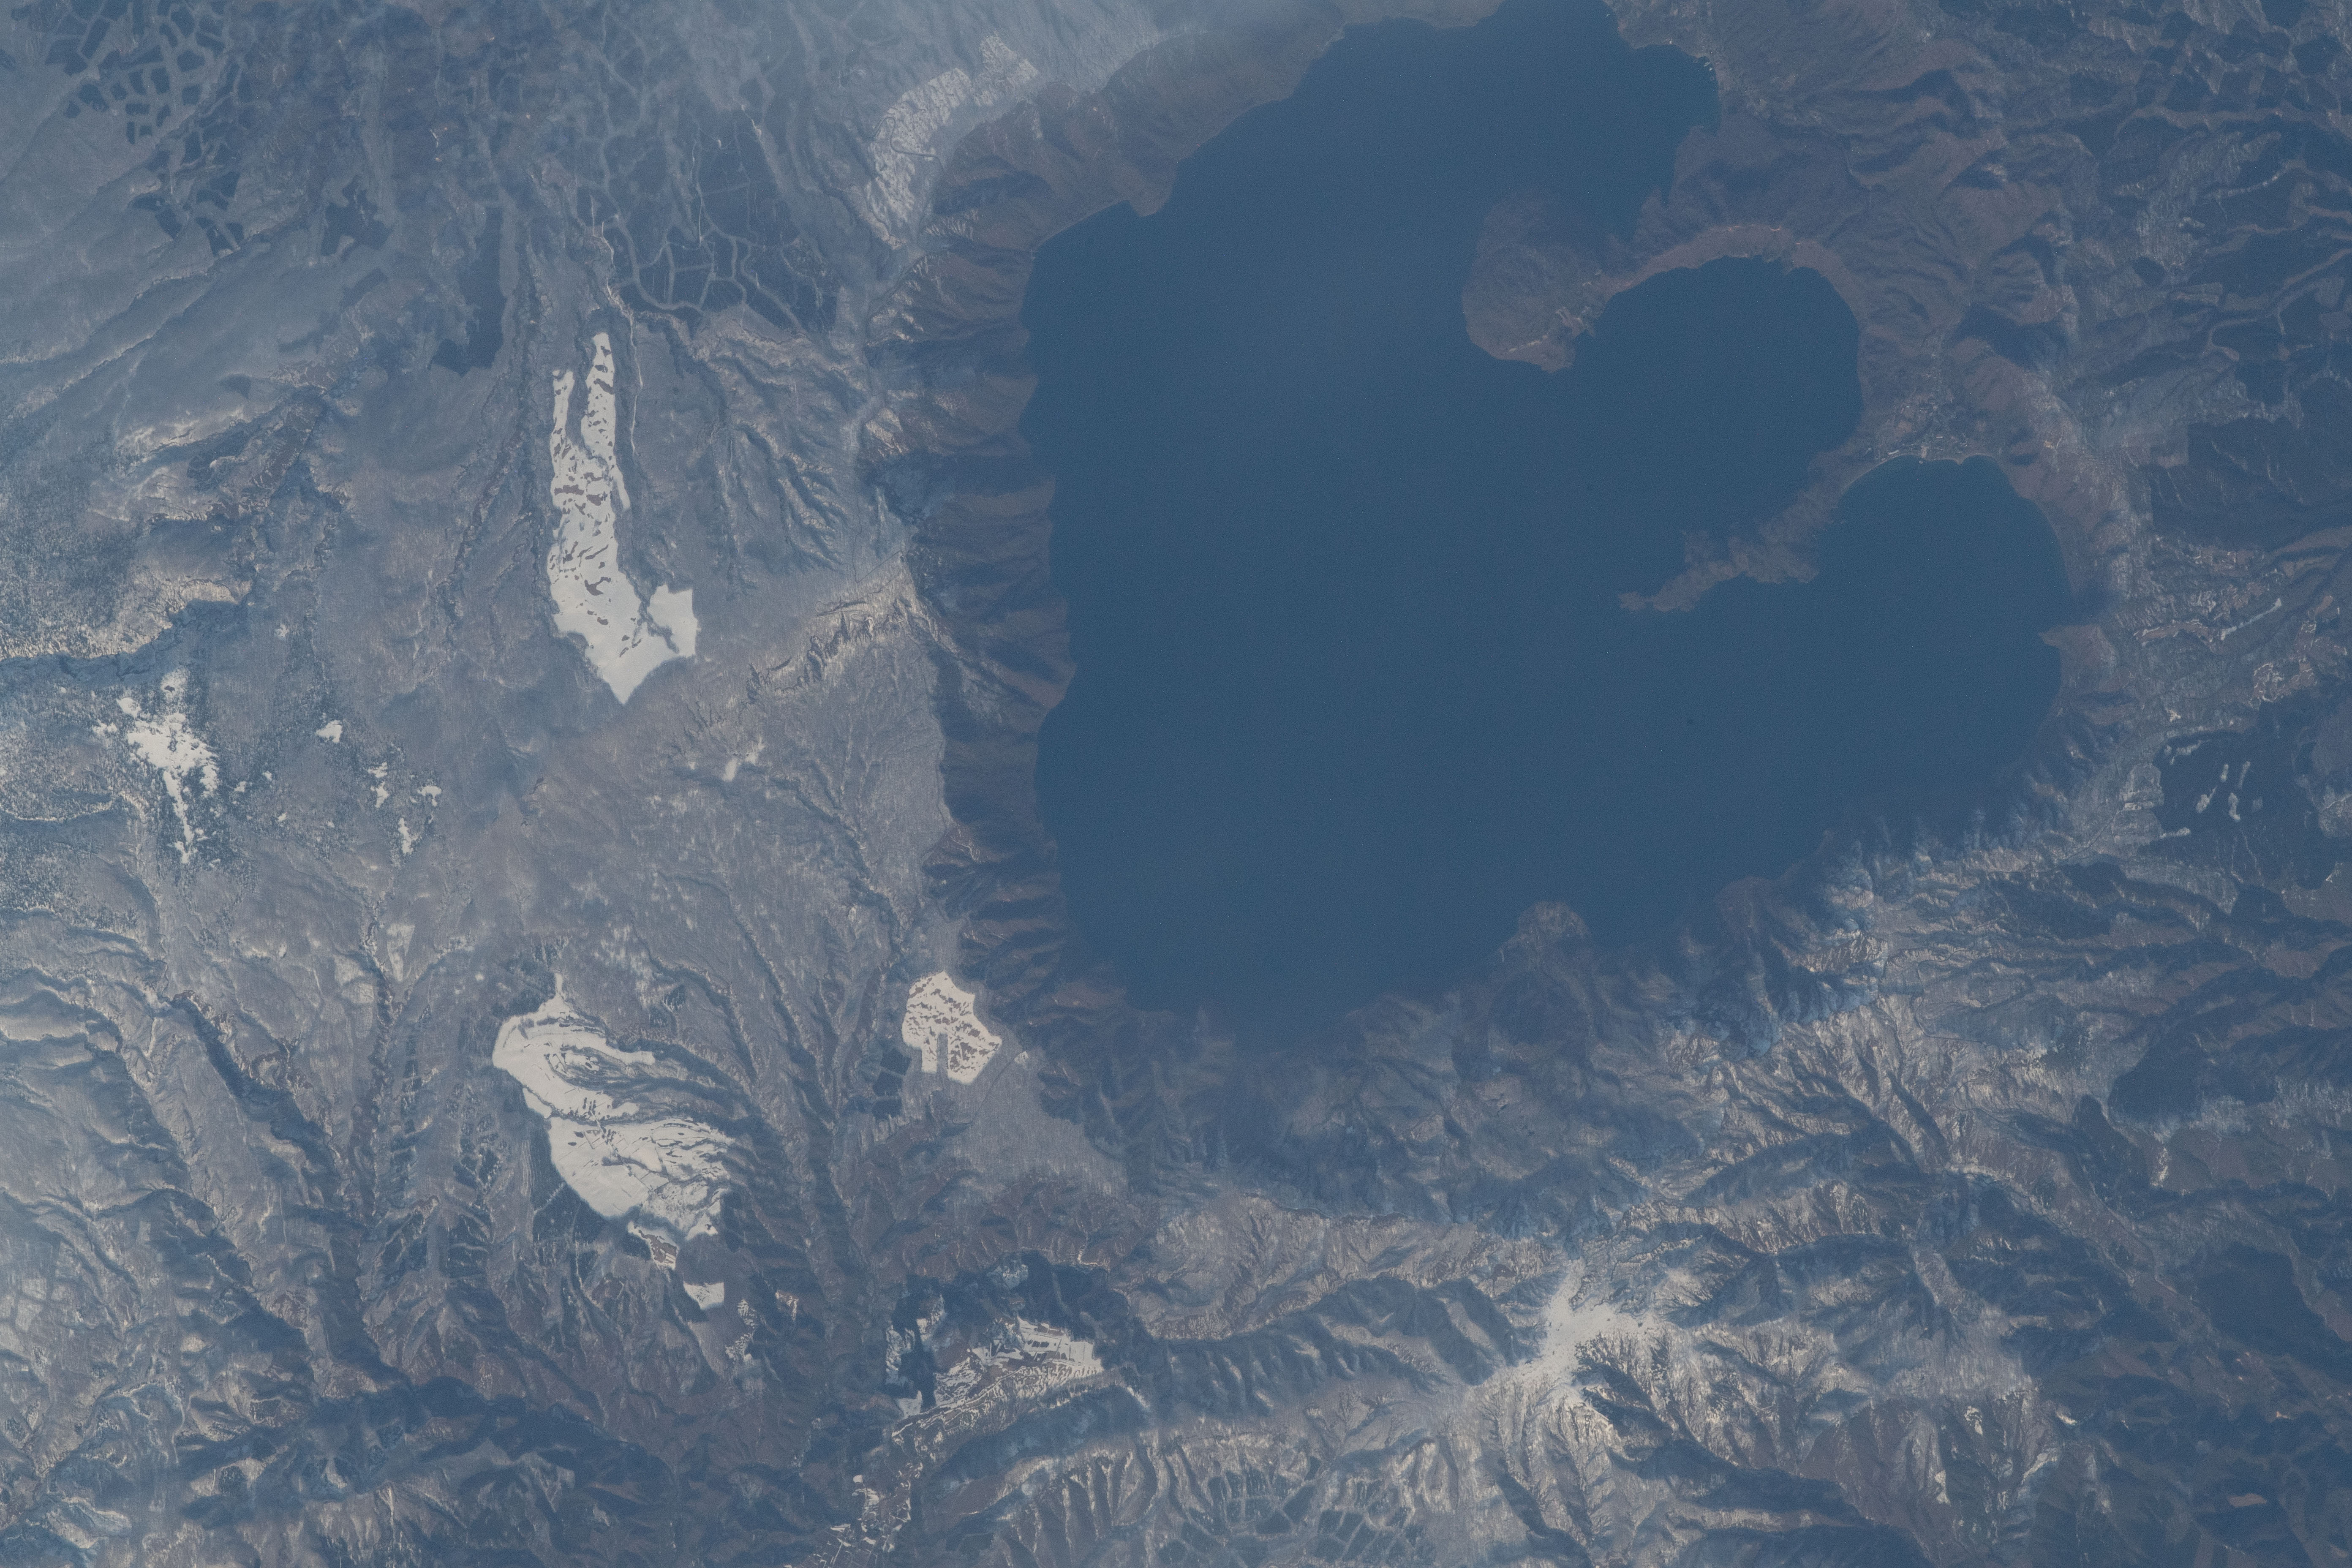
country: JAPAN
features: LAKE TOWADA
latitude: 40.5
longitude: 140.9
